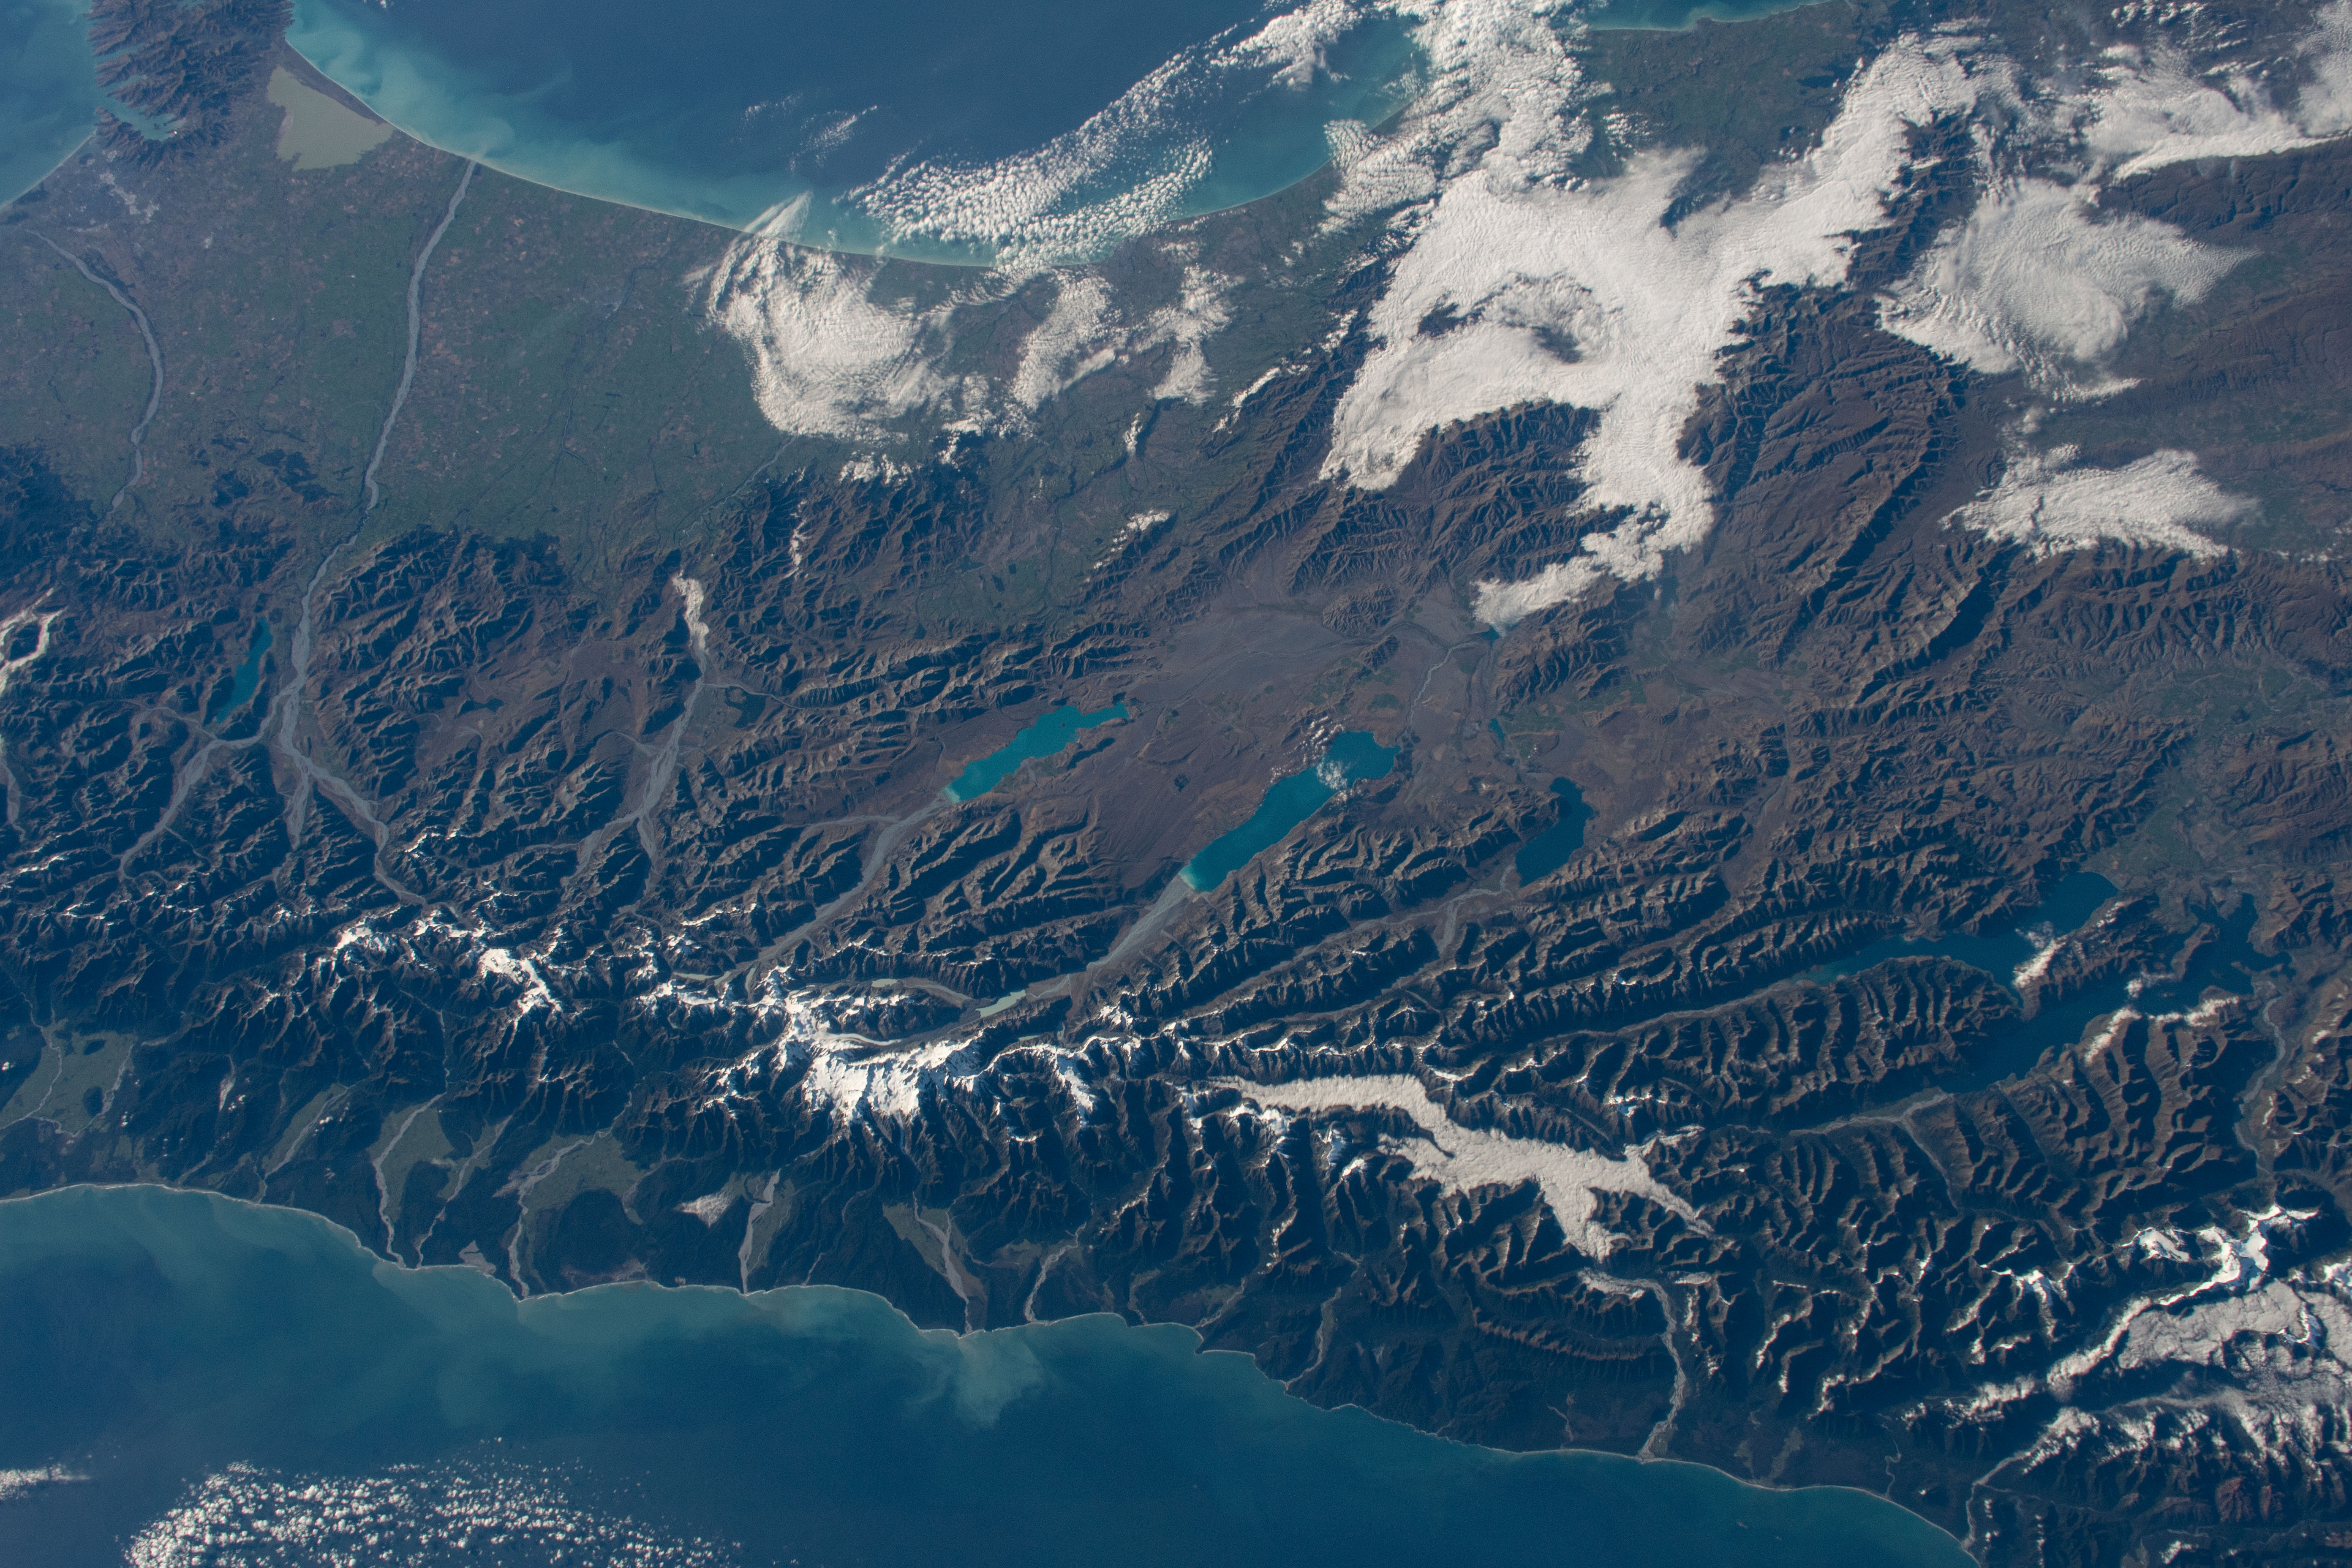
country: NEW ZEALAND-SI
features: ARTHURS PASS NATIONAL PARK, GLENTANNER, AKAROA
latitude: -44.0
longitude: 170.0
